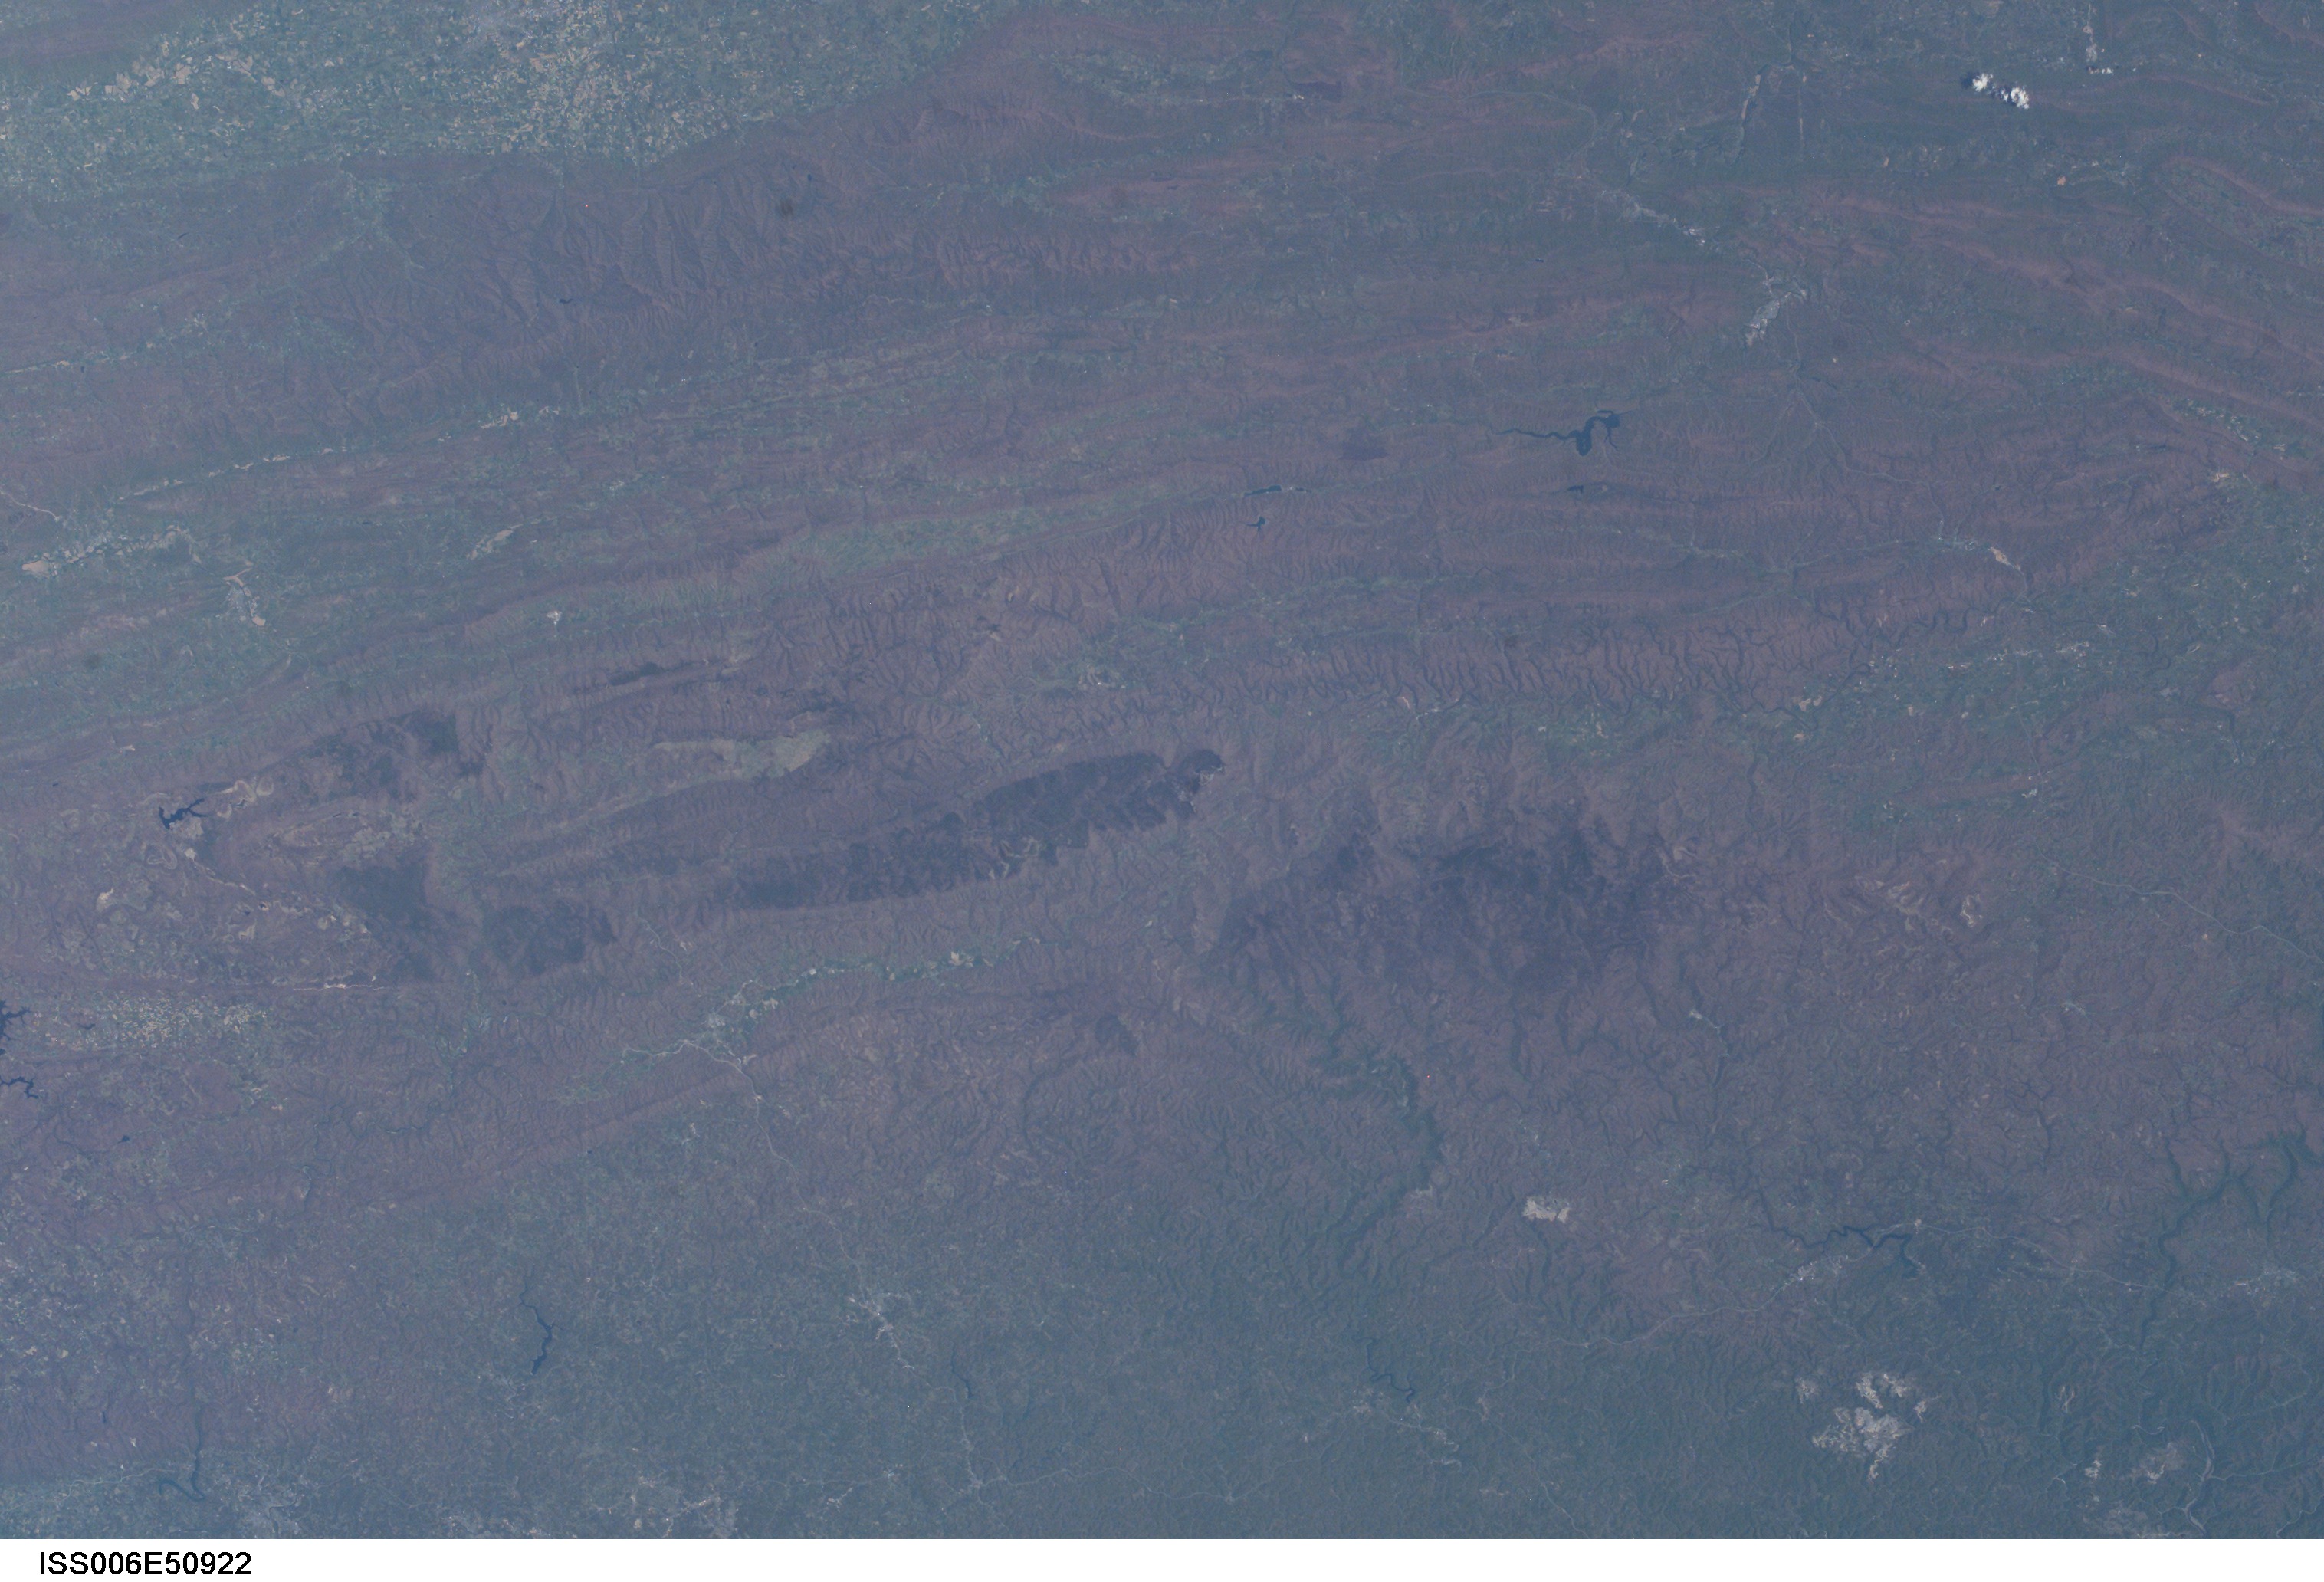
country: USA-WEST VIRGINIA
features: CHEAT MOUNTAINS
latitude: 38.5
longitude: -80.0
